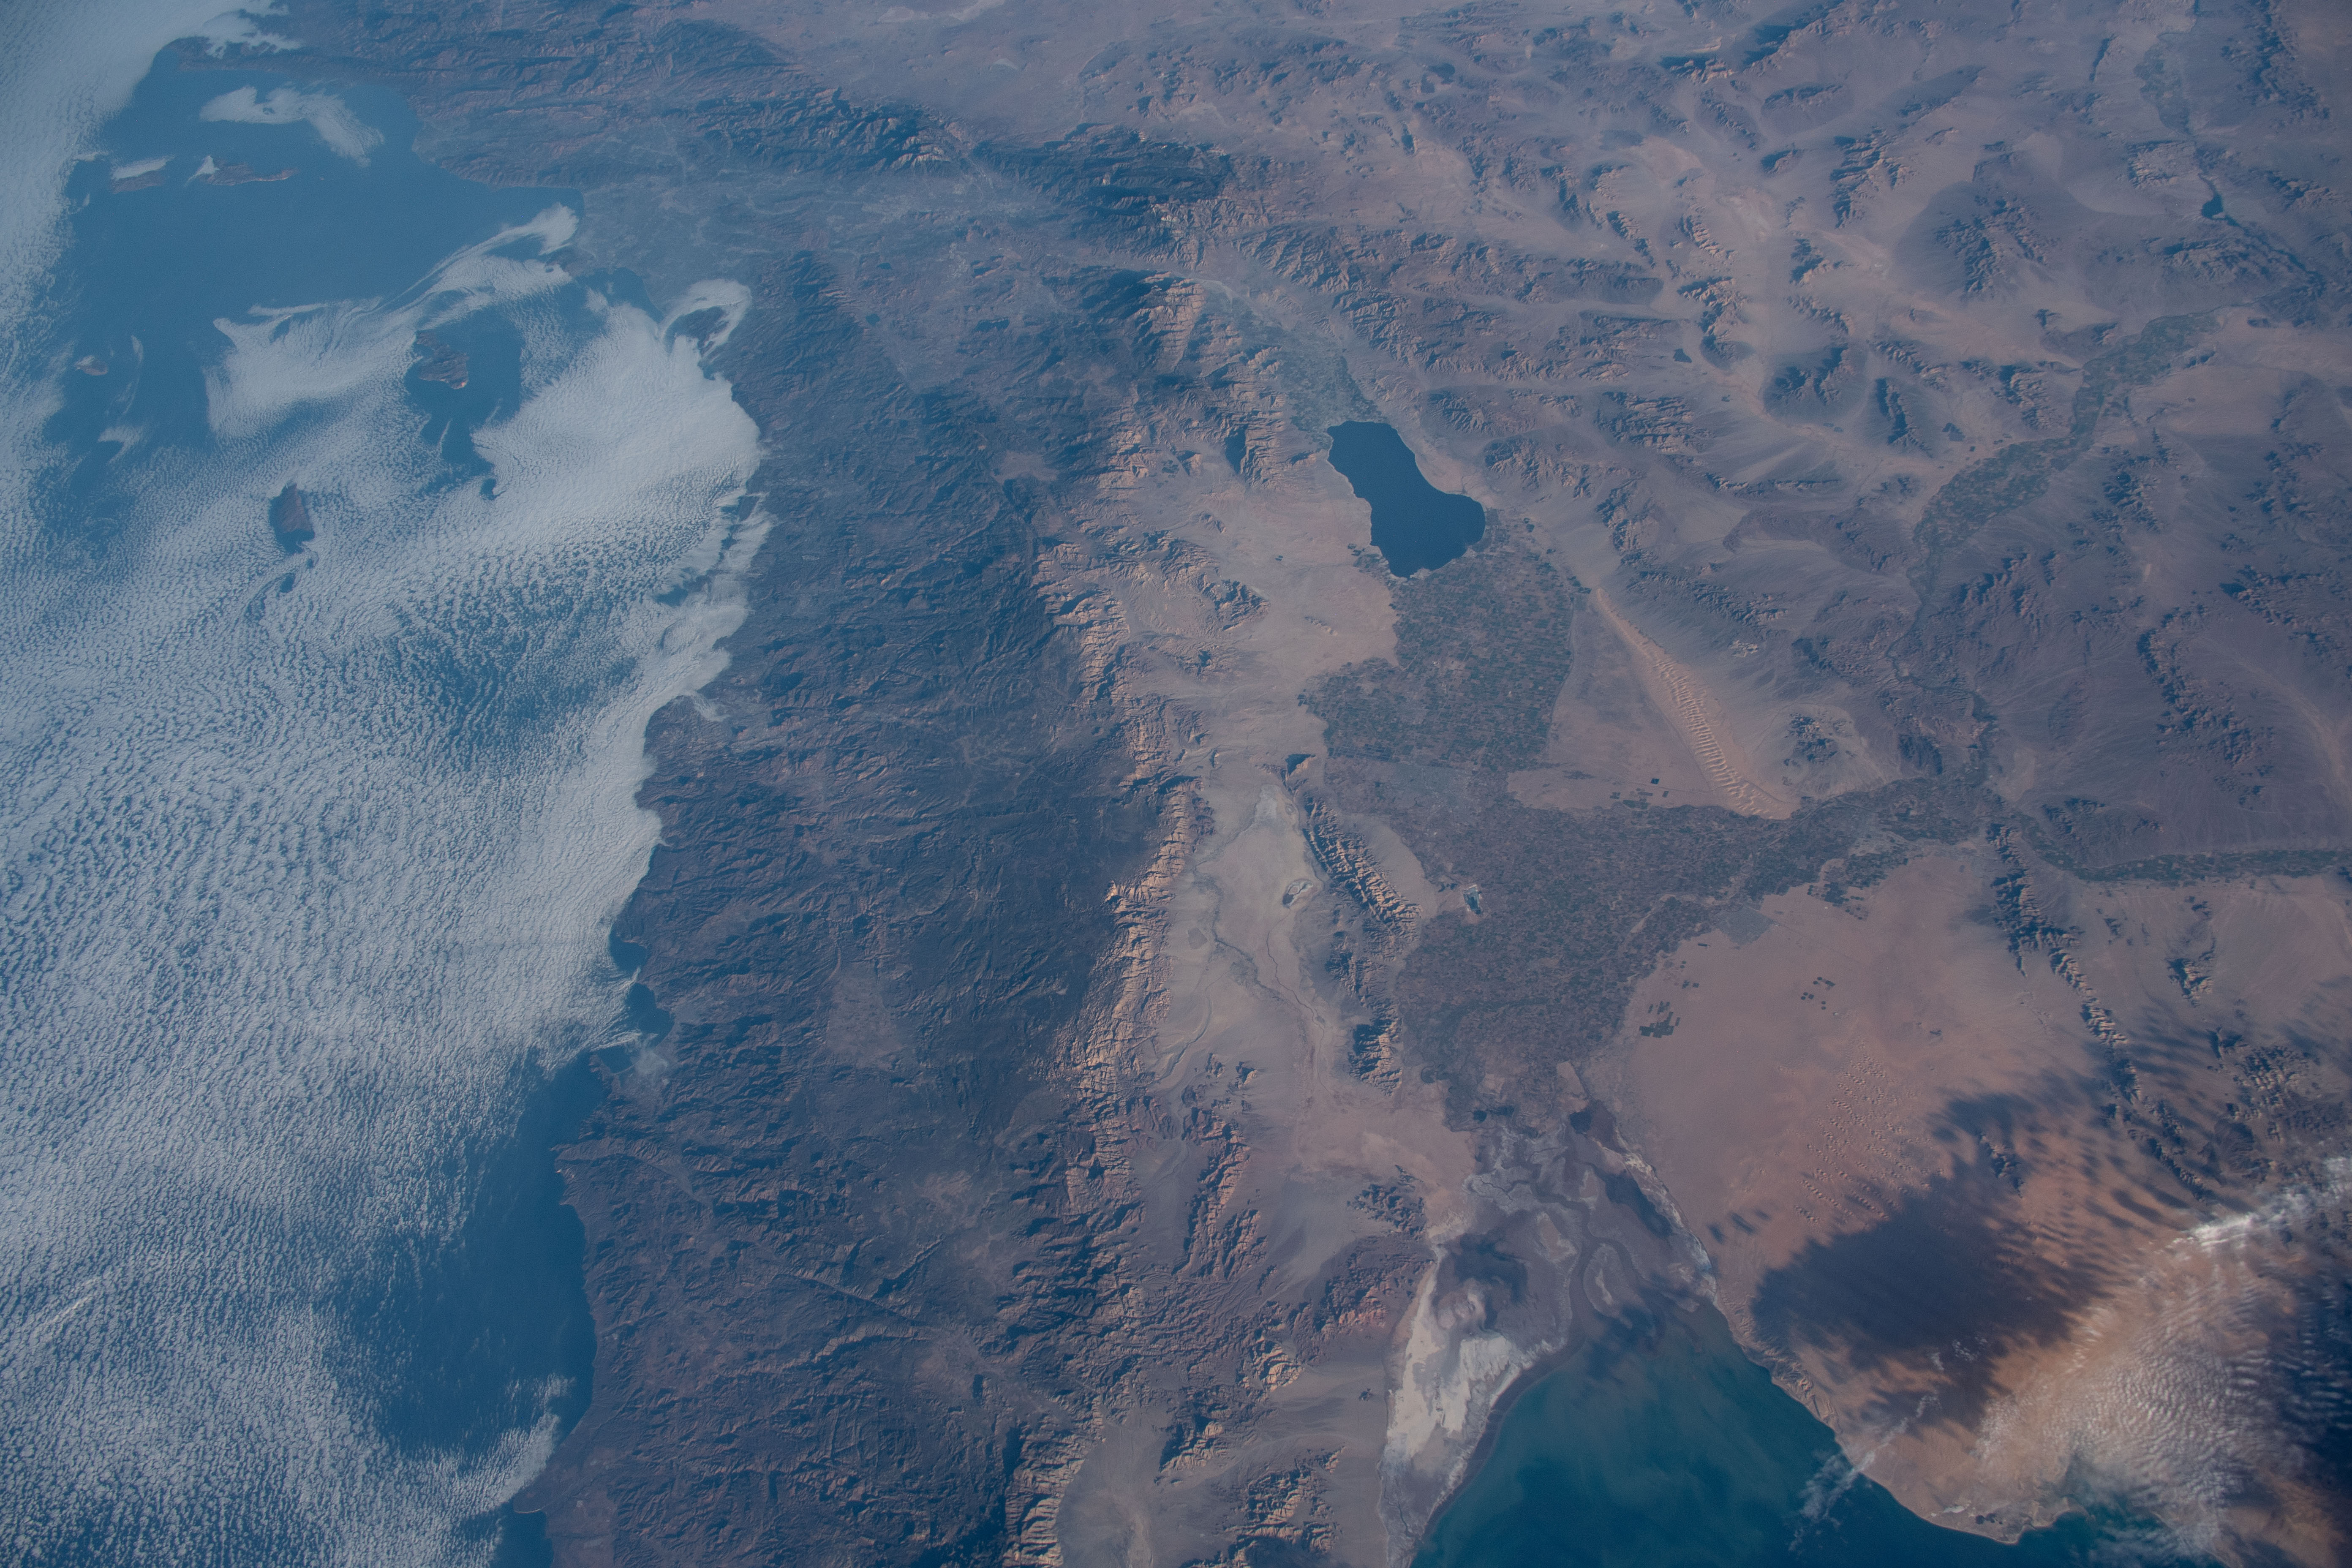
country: USA-CALIFORNIA
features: SALTON SEA, SONORAN DESERT, WAGNER BASIN, PALOMAR MOUNTAIN
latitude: 33.0
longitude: -116.0
